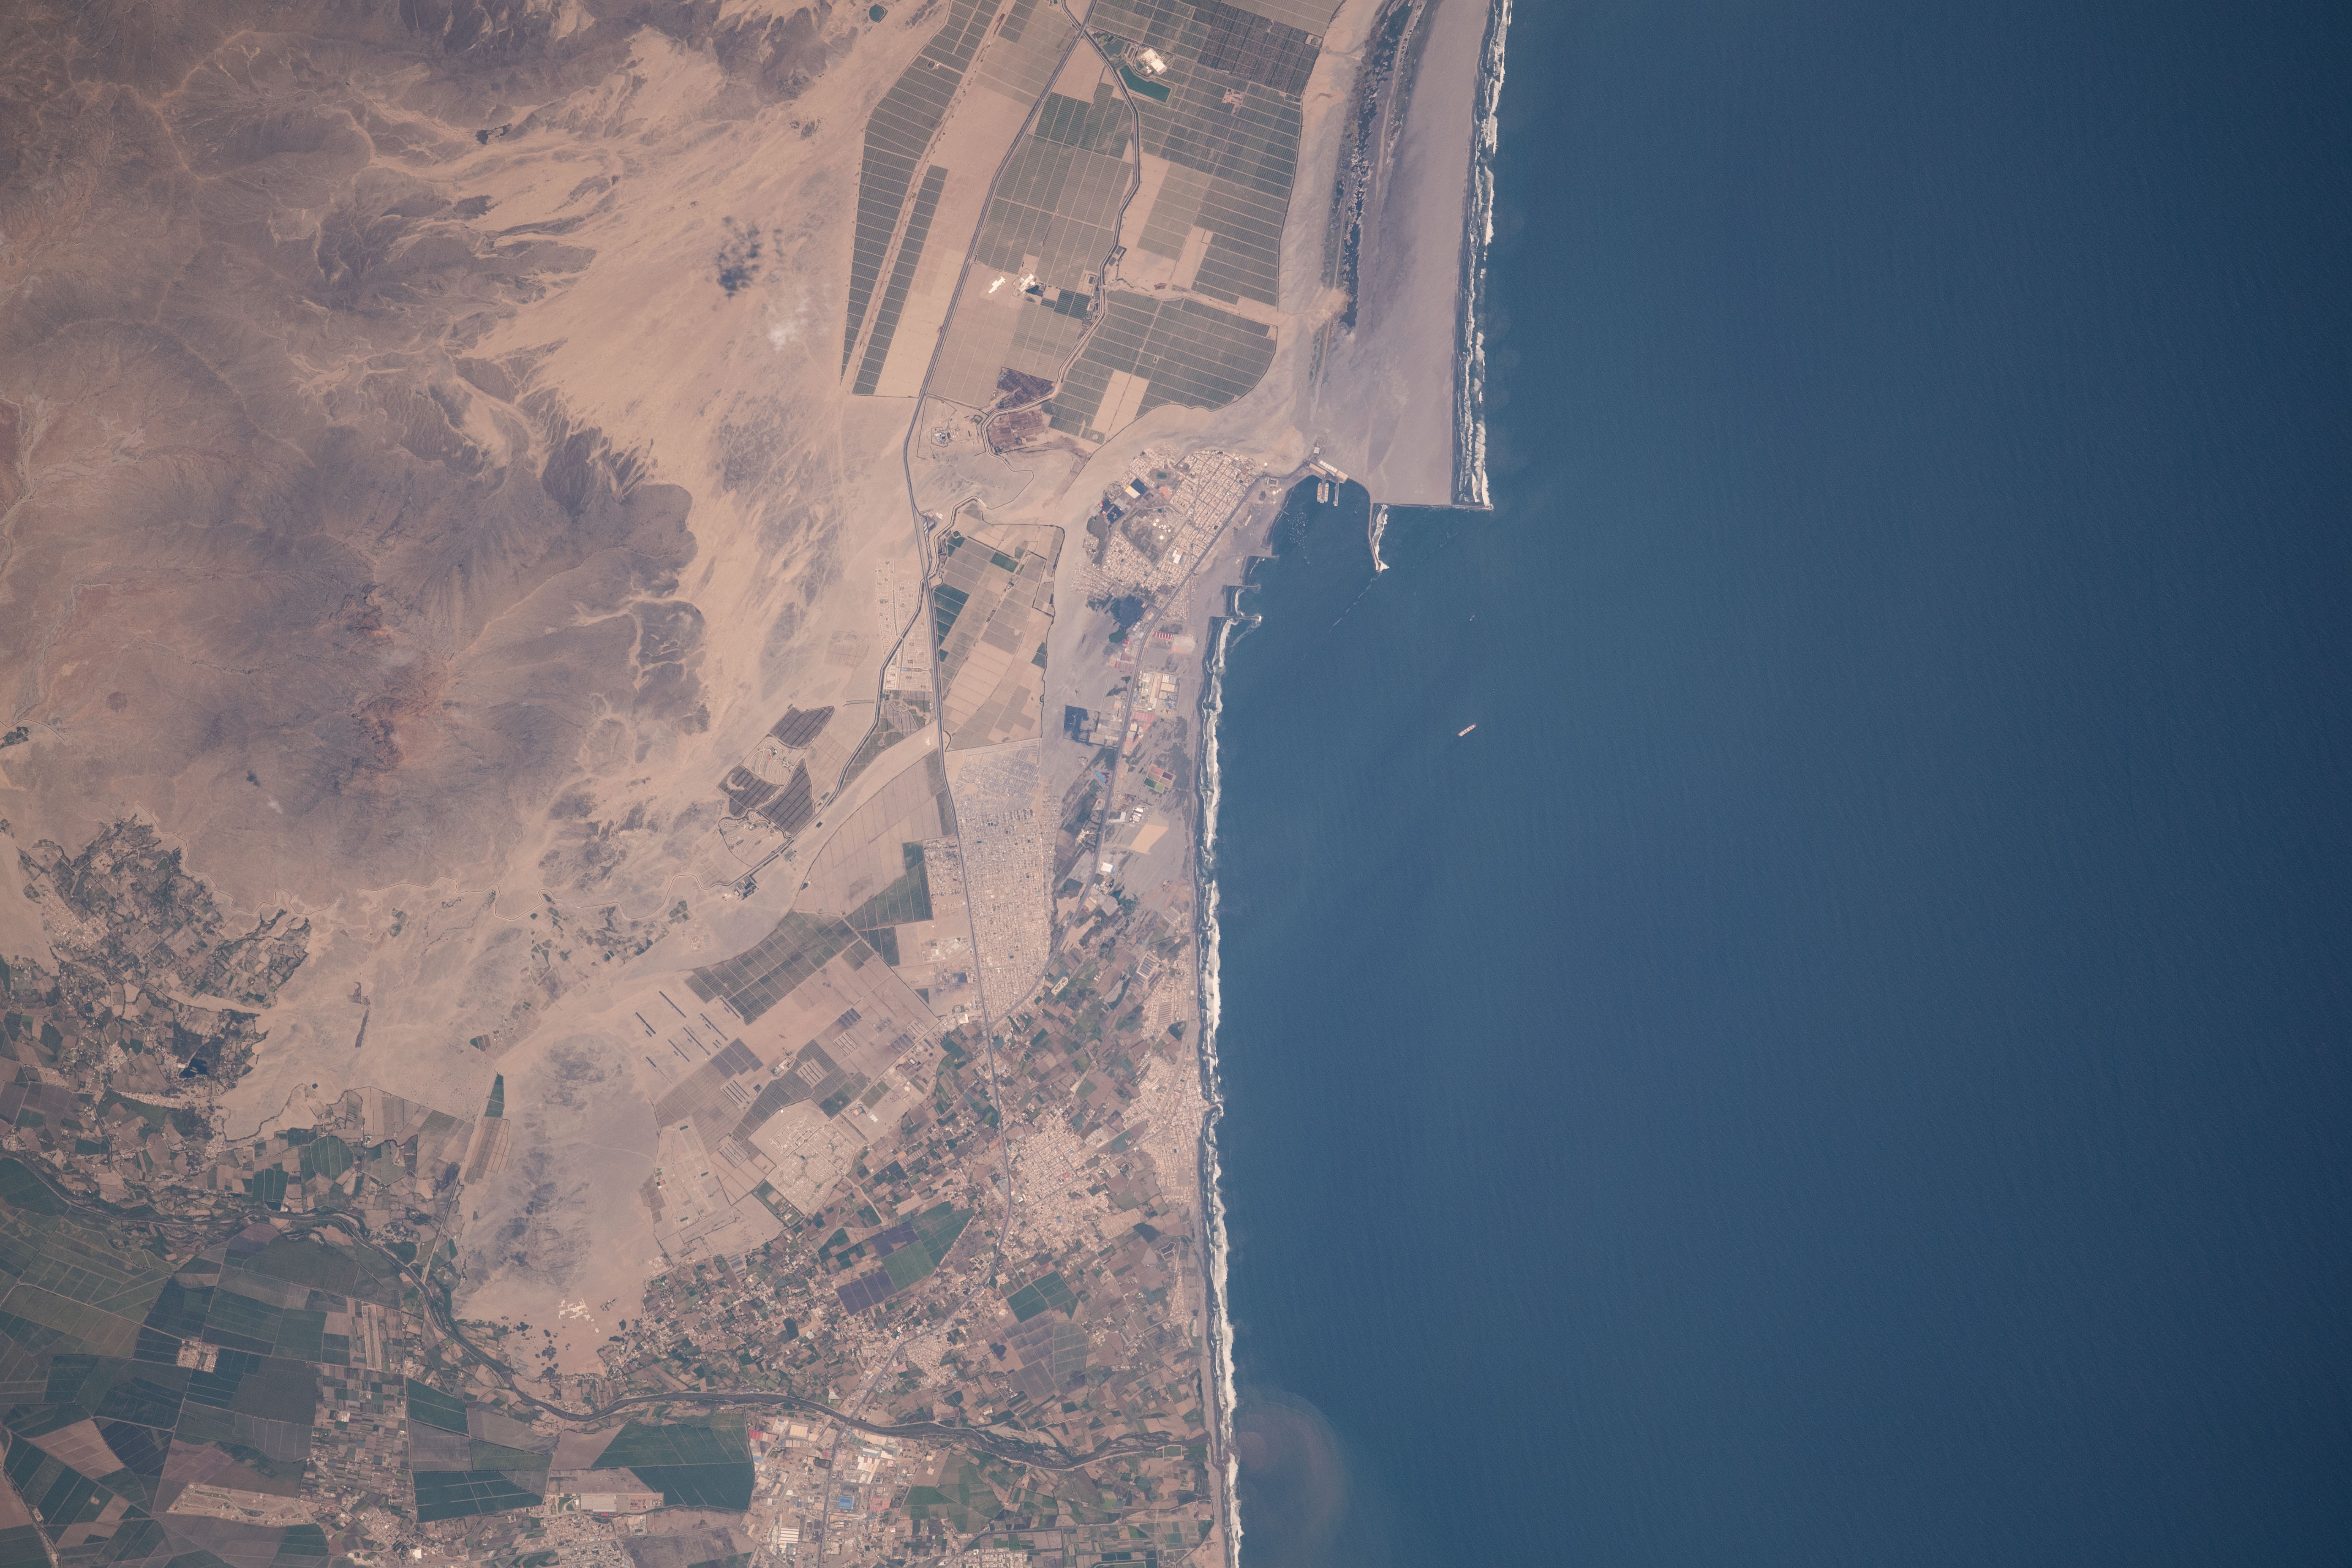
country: PERU
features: COASTLINE, AURORA DIAZ II
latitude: -8.2
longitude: -79.0
